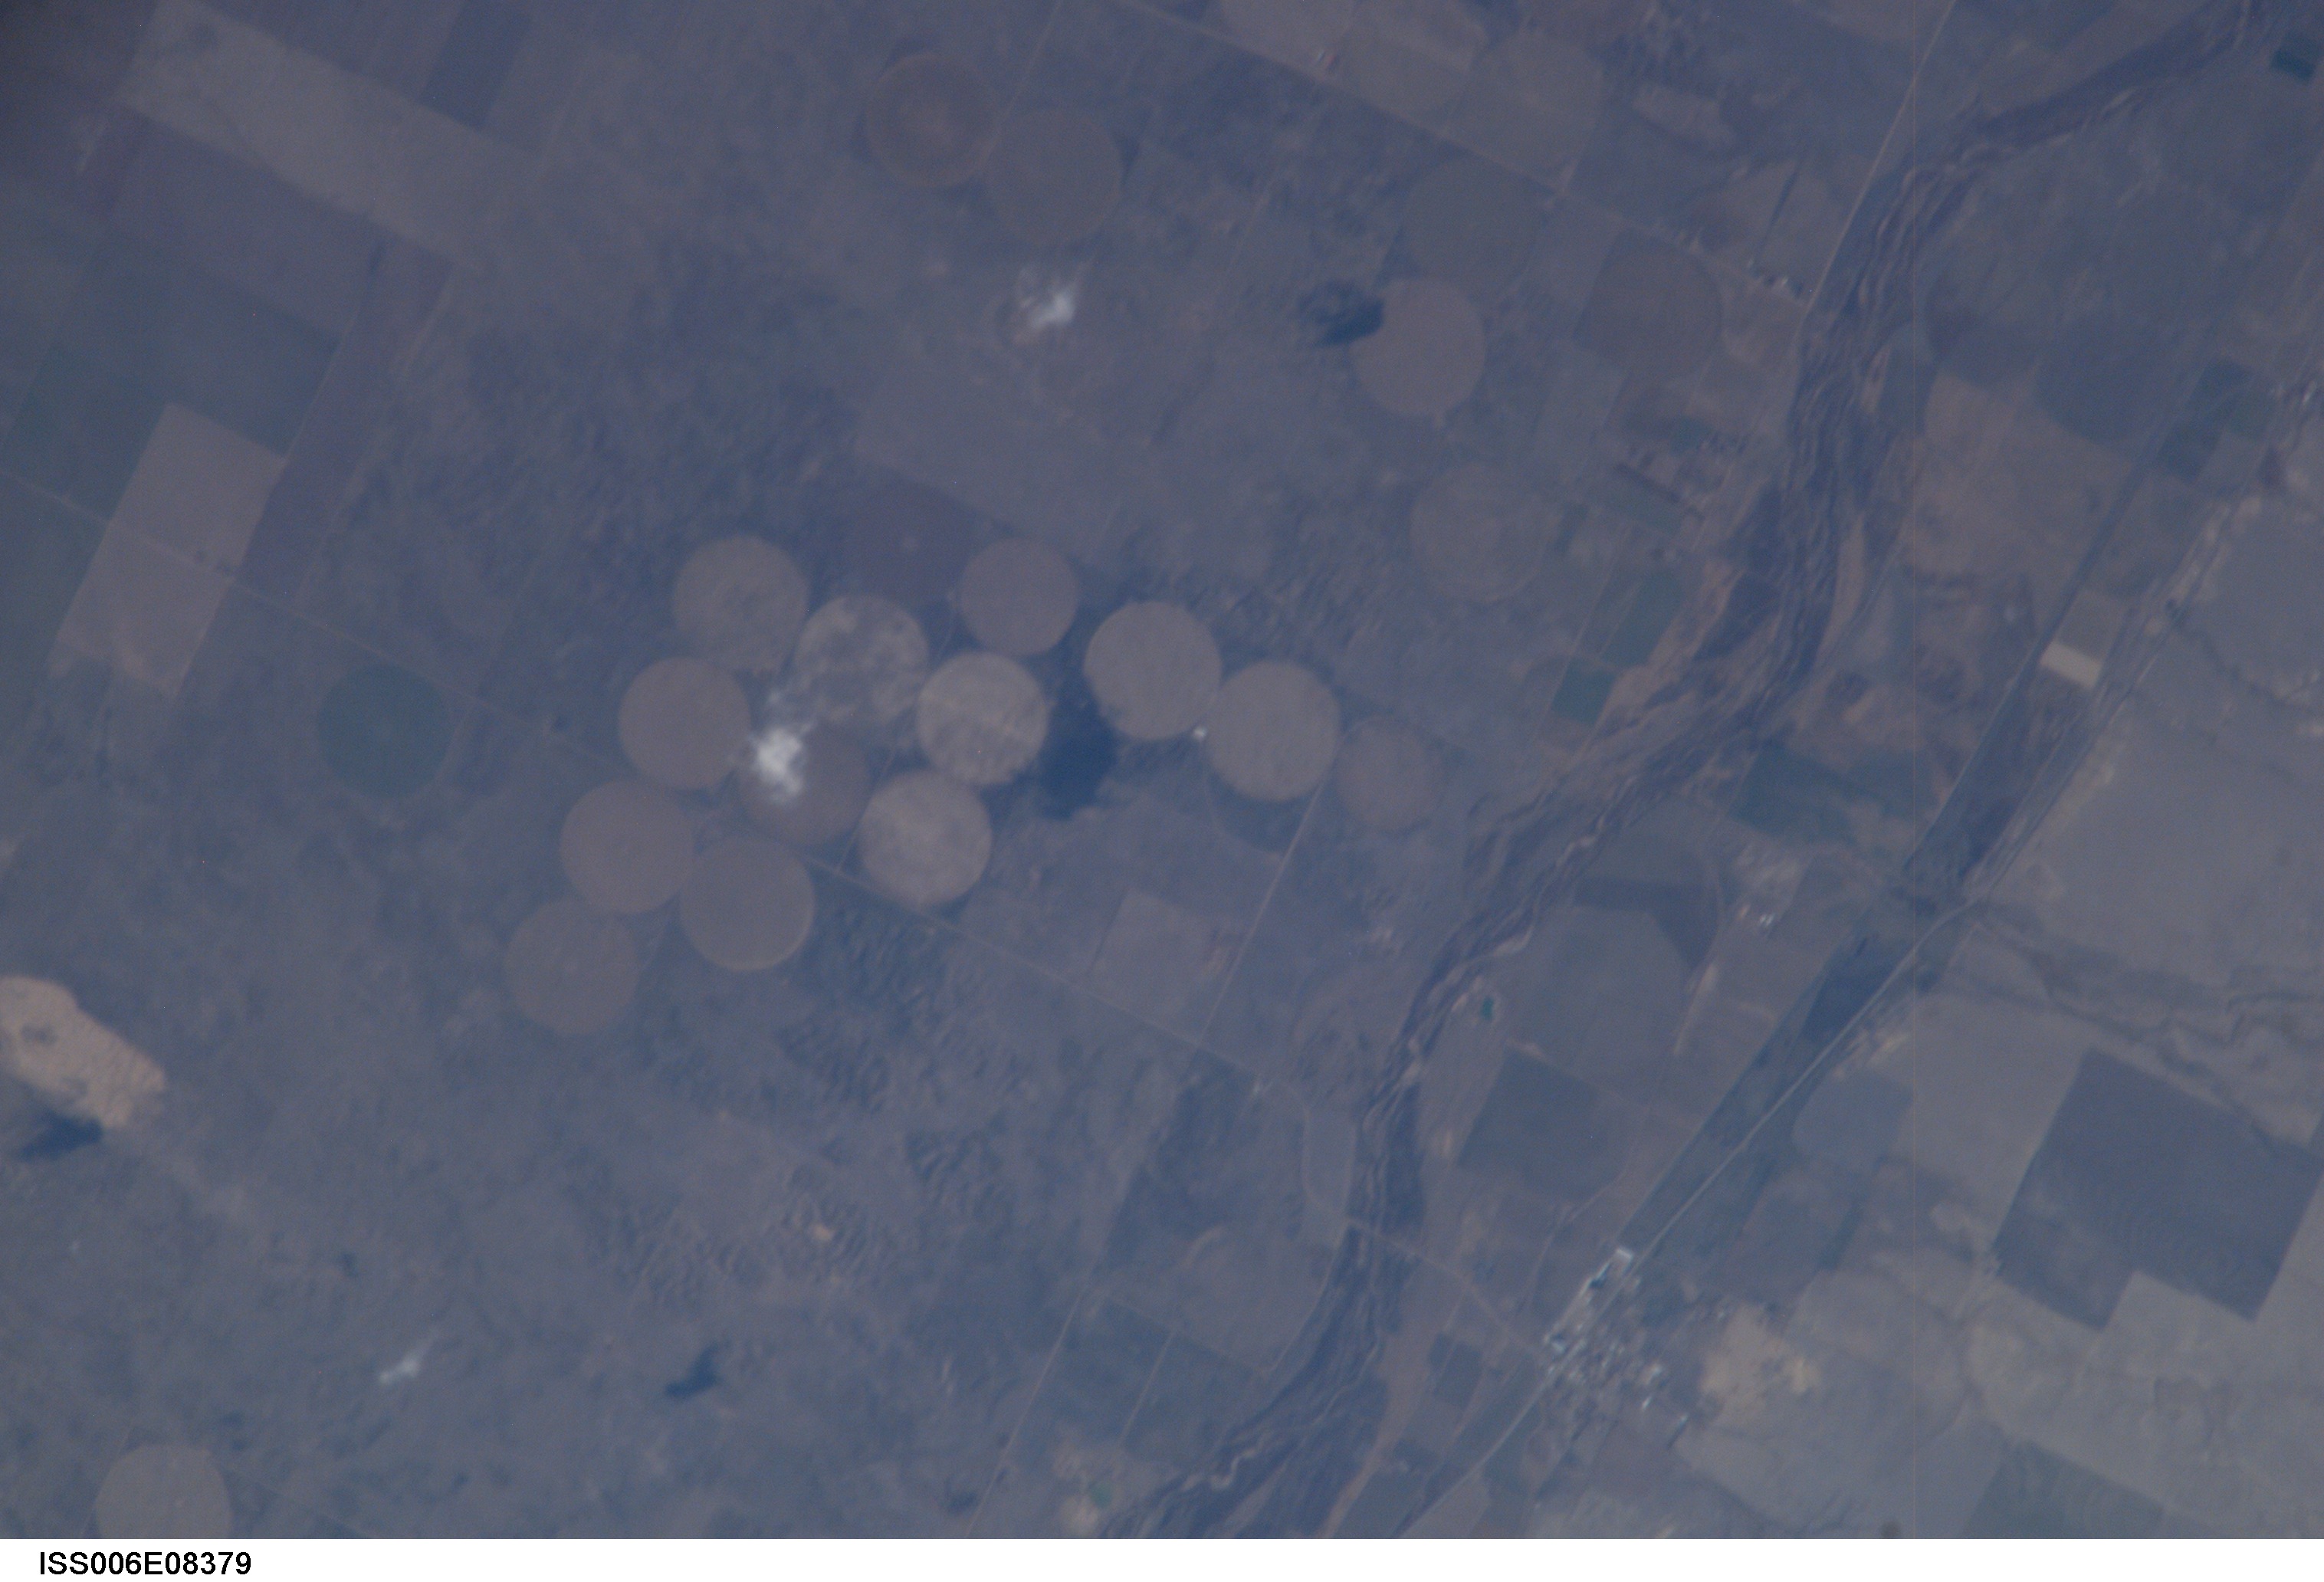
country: USA
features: PLAINS, CENTER PIVOT IRRIGATION
